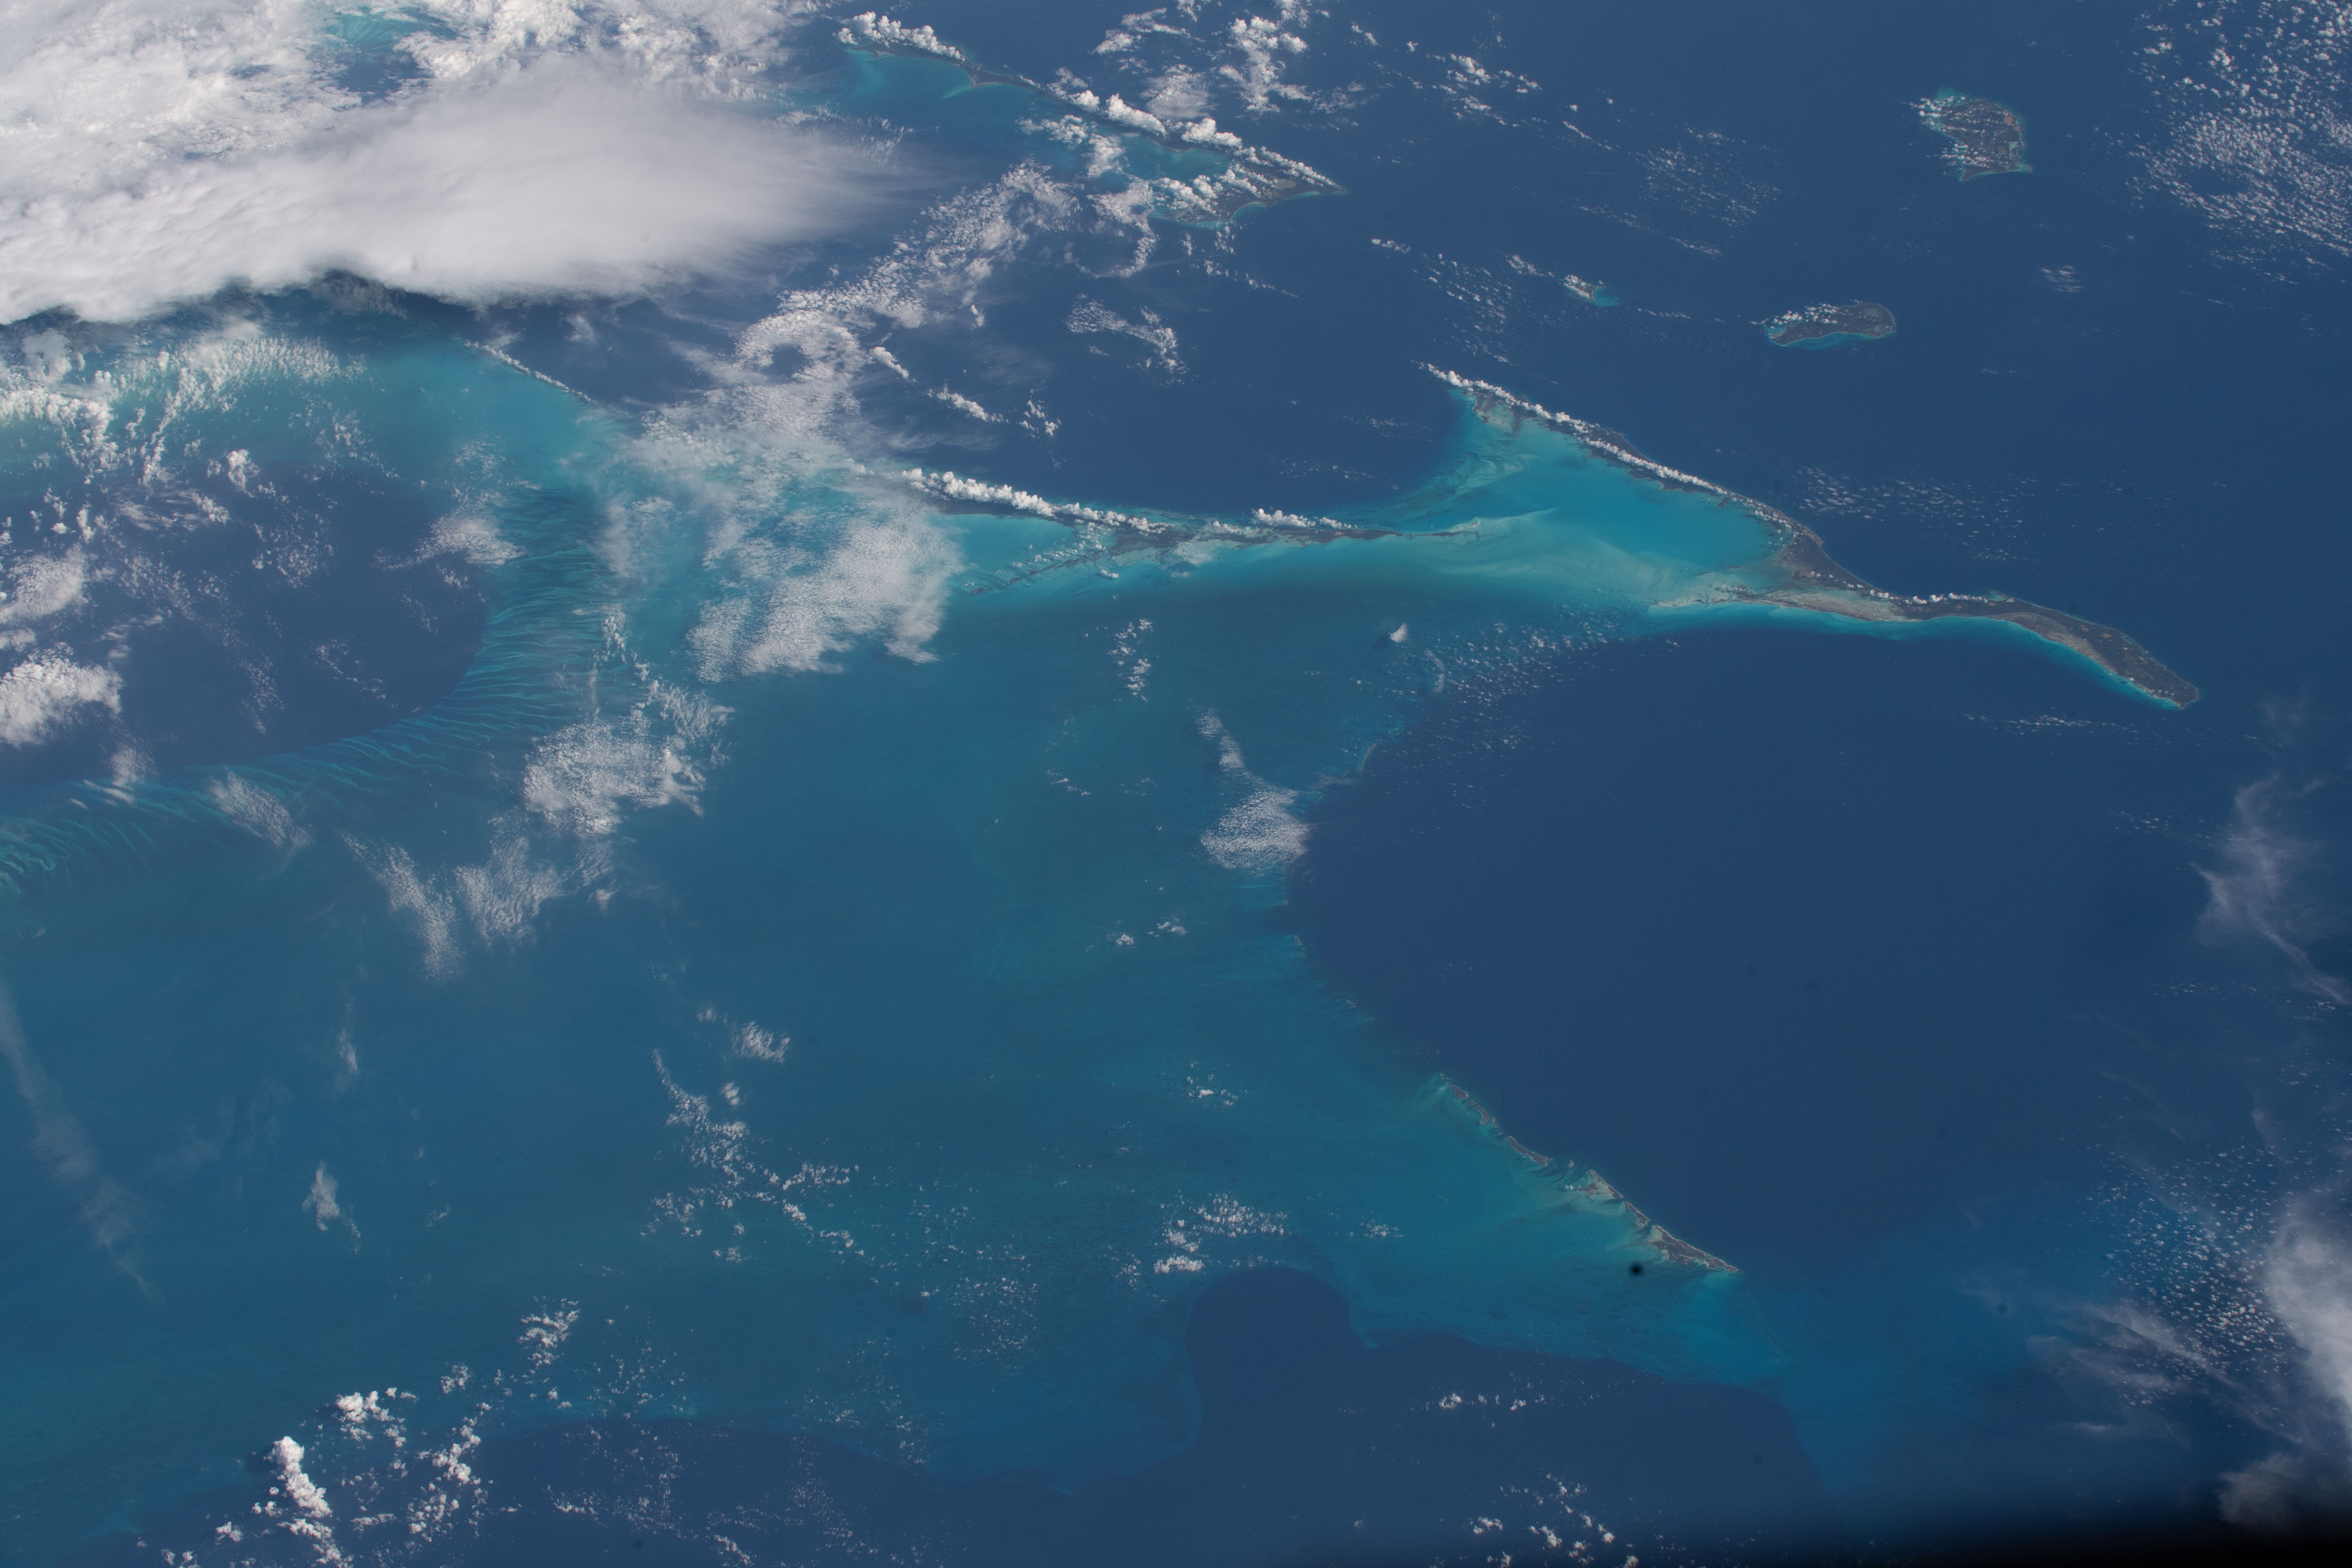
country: BAHAMAS
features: CAT ISLAND, LONG ISLAND, CAPE SANTA MARIA, GEORGE TOWN
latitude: 23.0
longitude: -76.0
